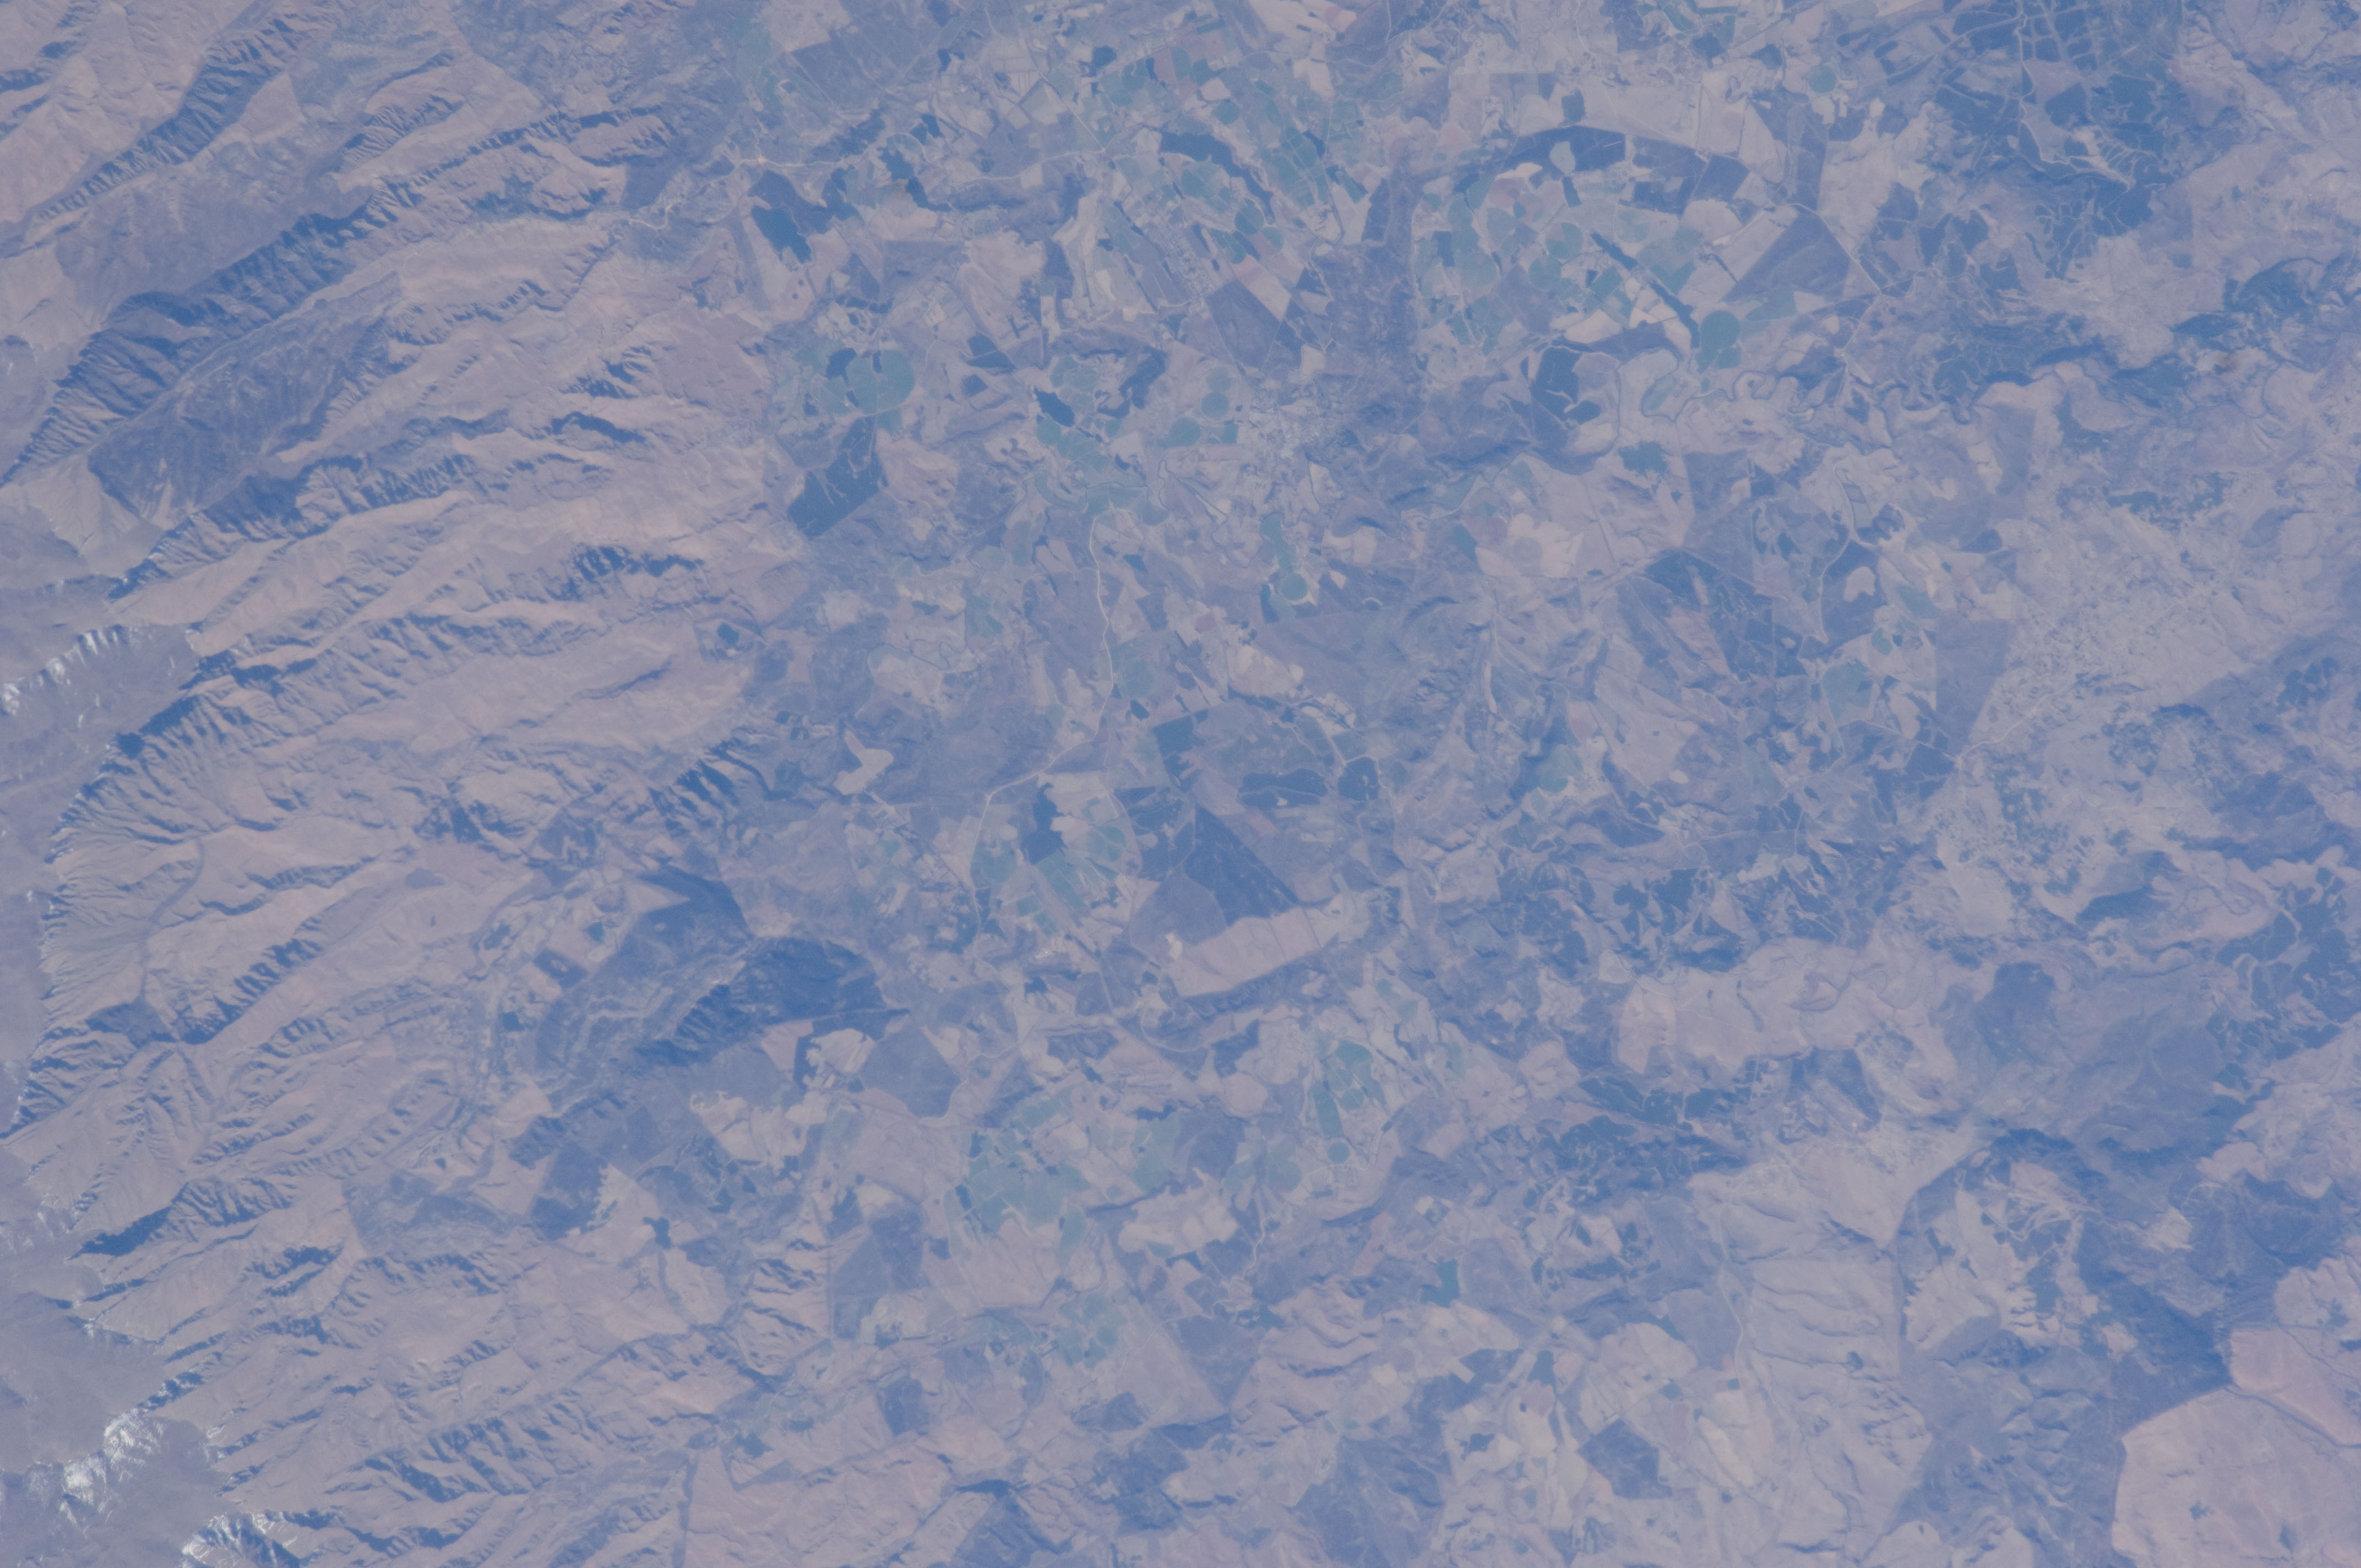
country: REPUBLIC SOUTH AFRICA
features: MZIMKULU R., DRAKENSBERG ESCARPMENT
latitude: -29.8
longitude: 29.5
